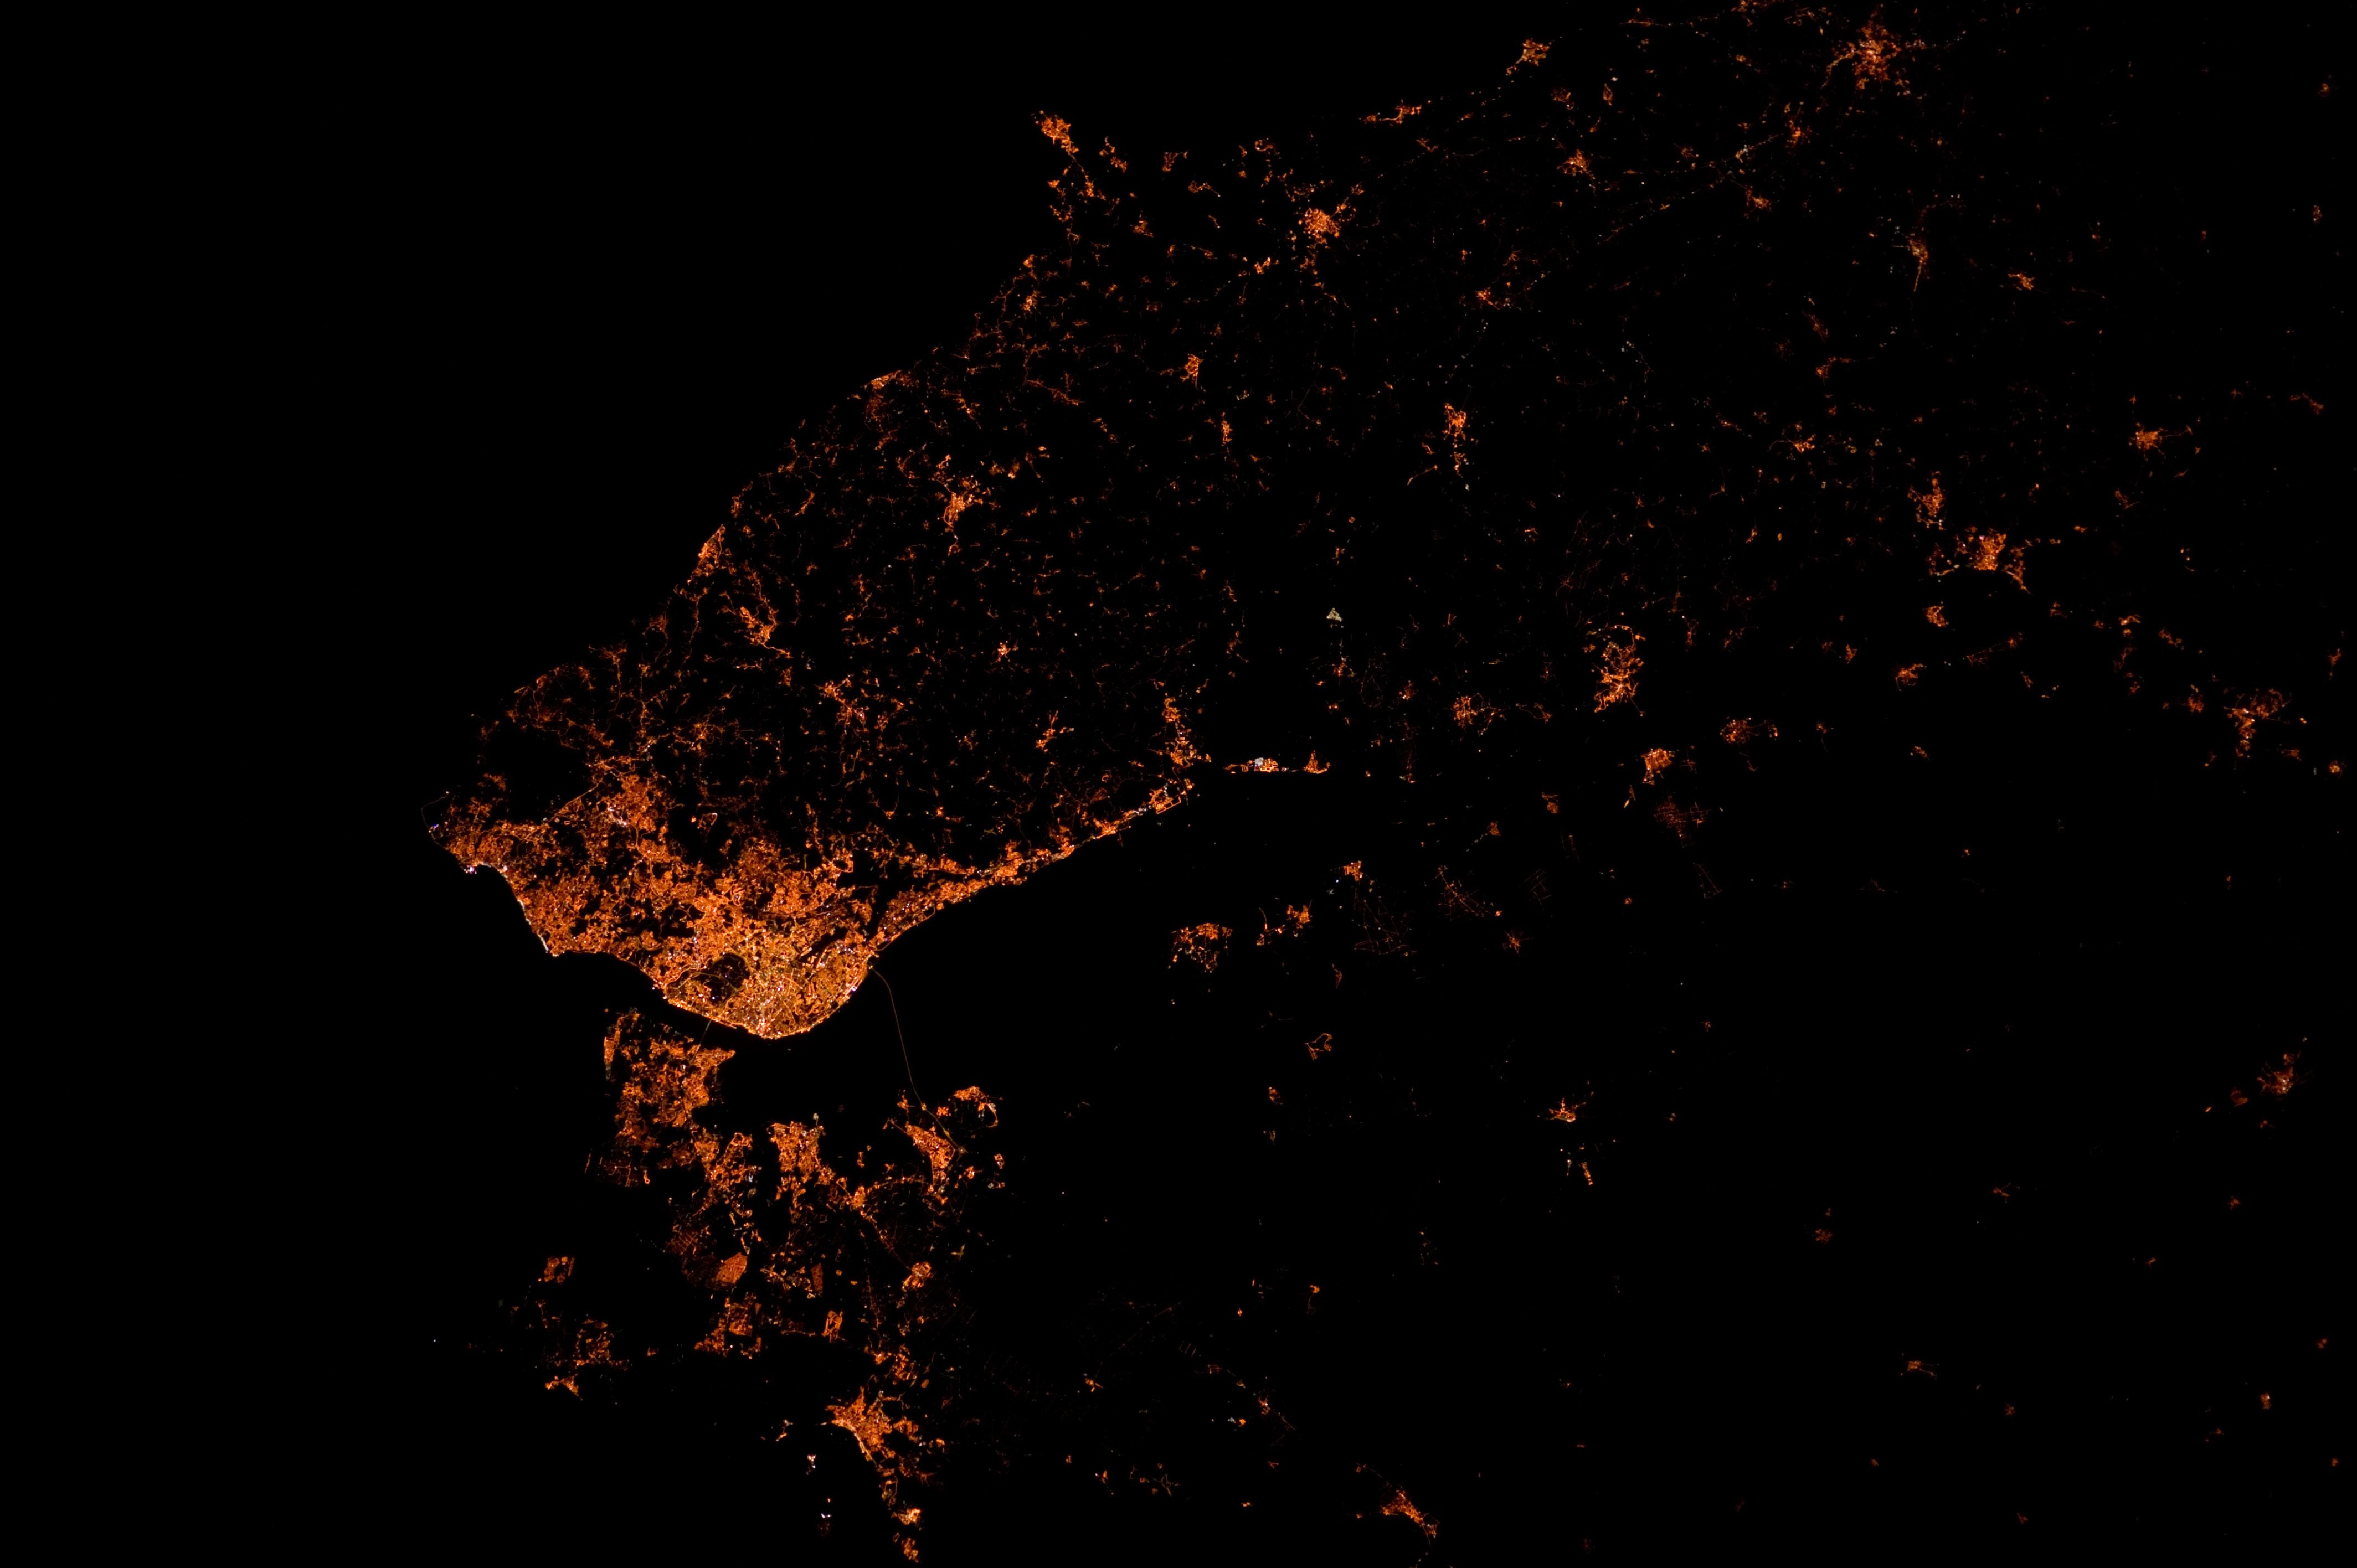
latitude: 38.7
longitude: -9.2
